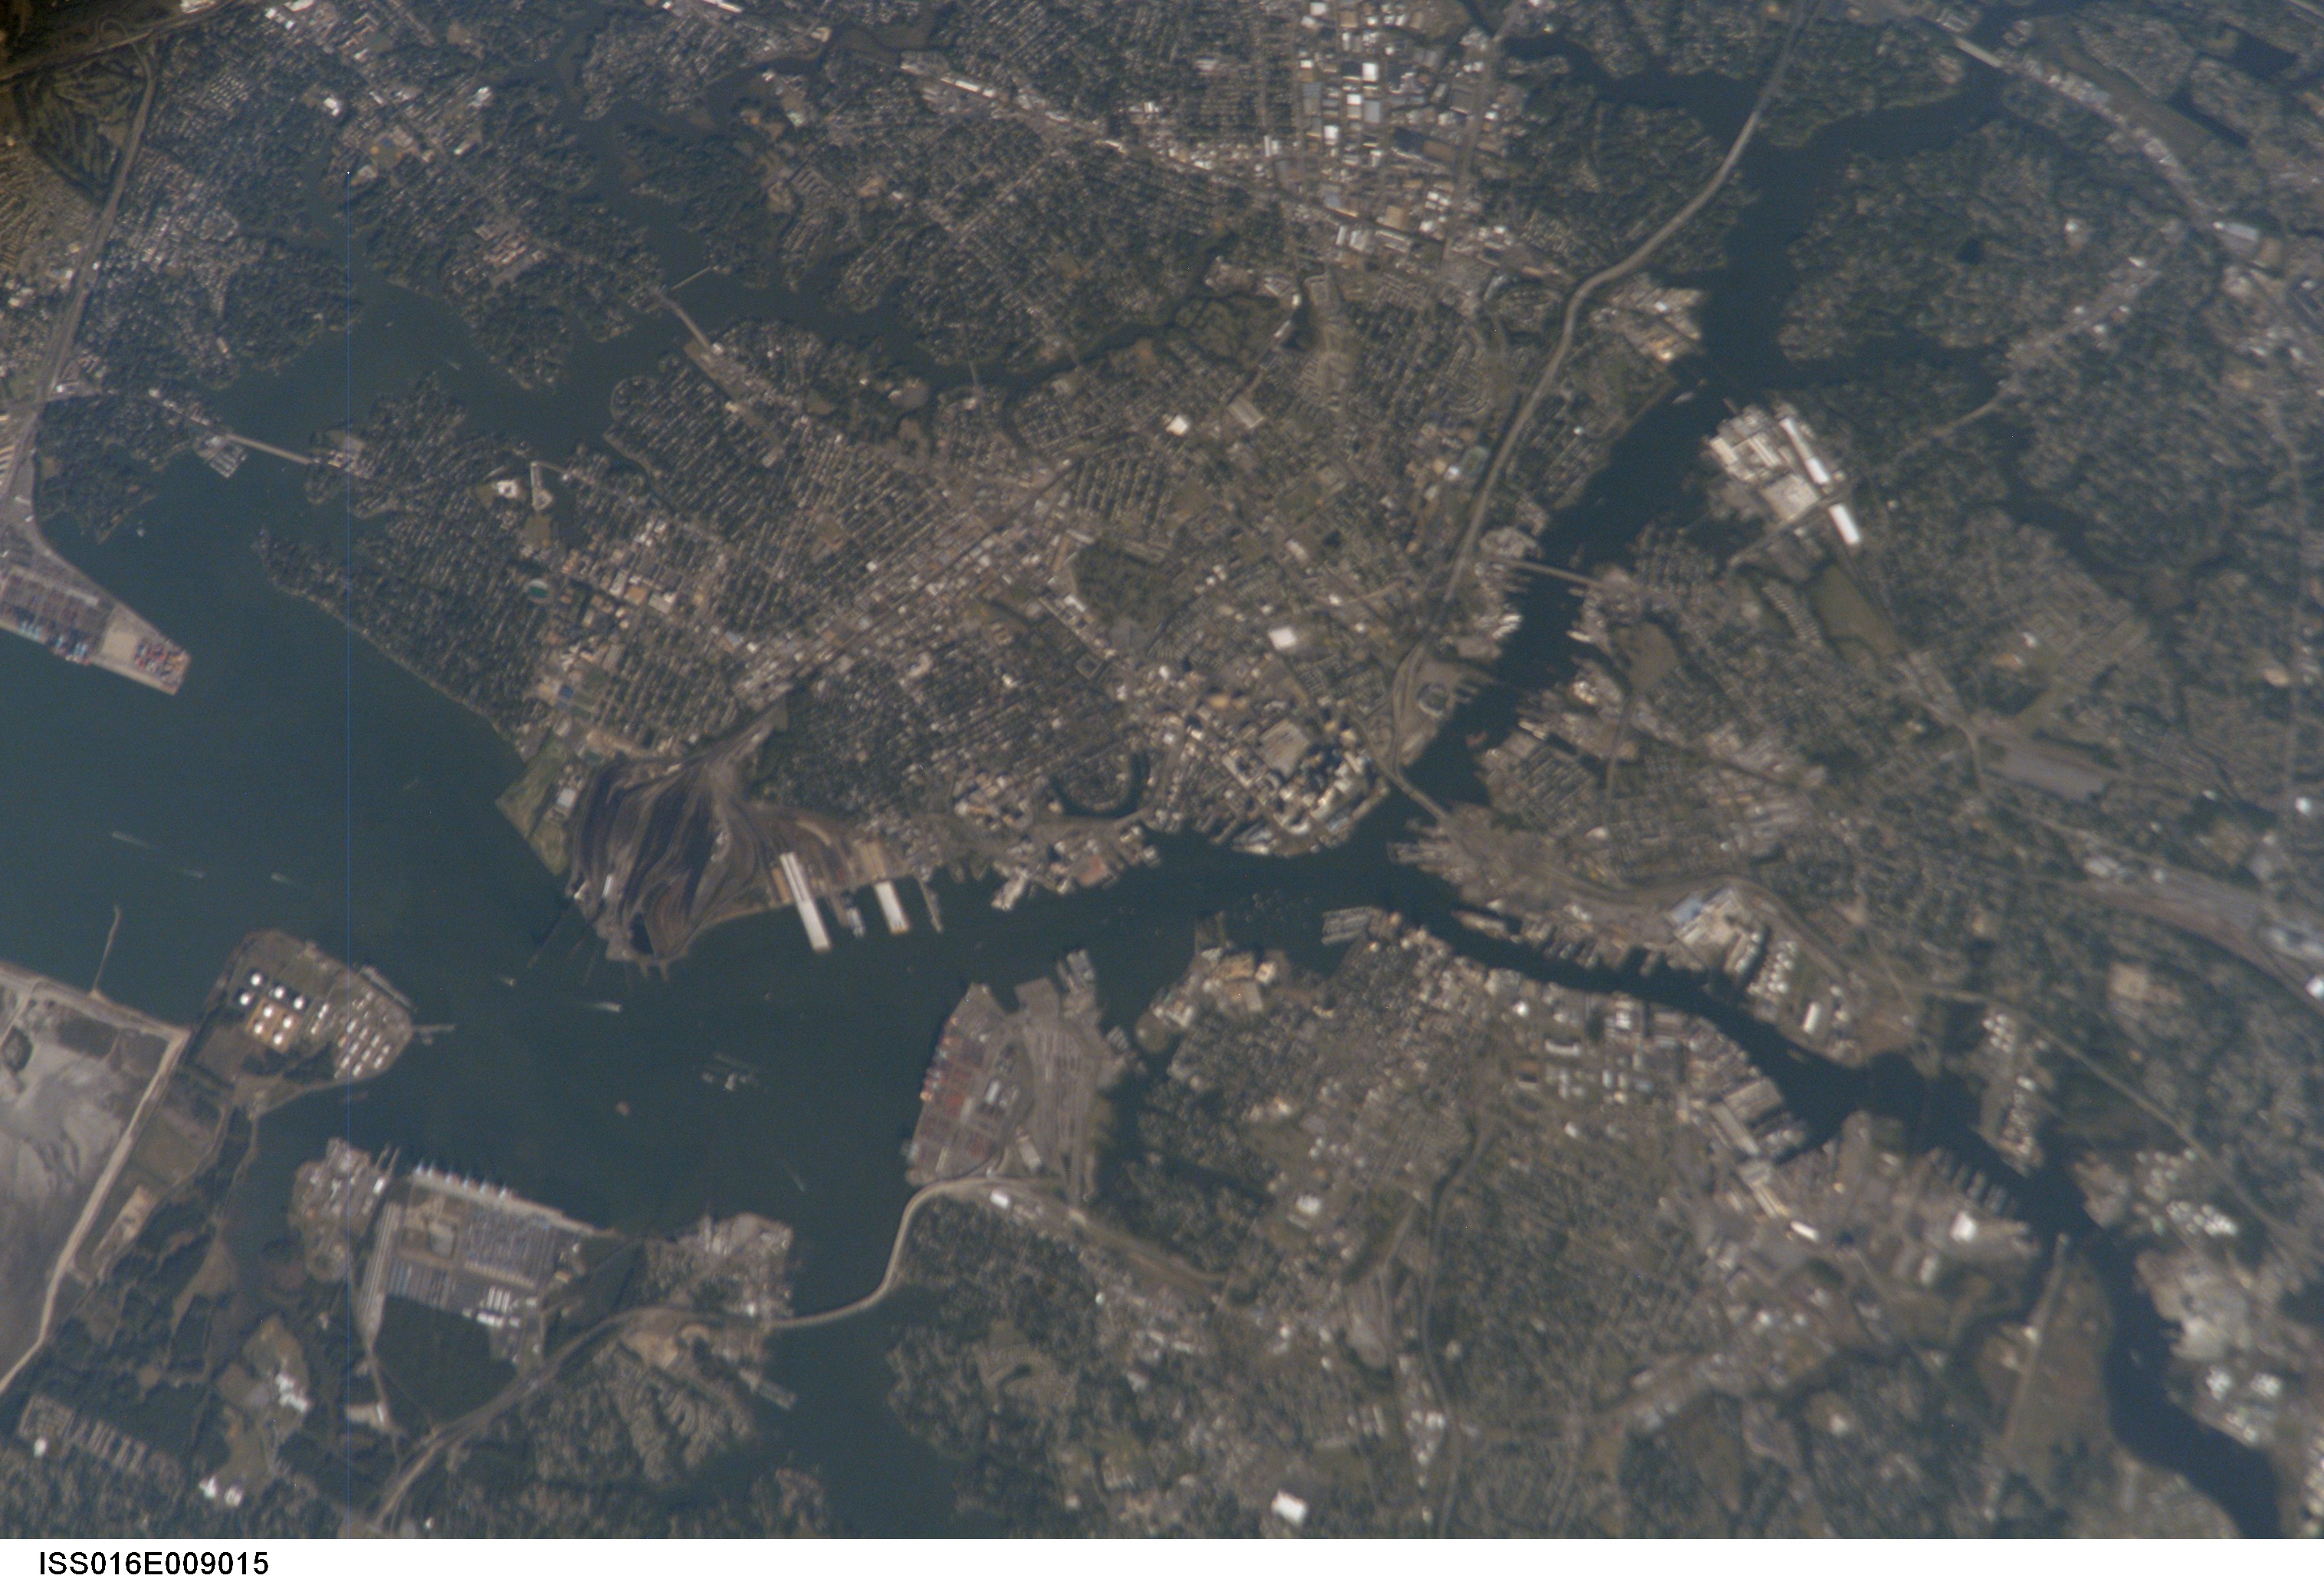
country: USA-VIRGINIA
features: ELIZABETH R., PORTSMOUTH
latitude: 36.9
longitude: -76.3
